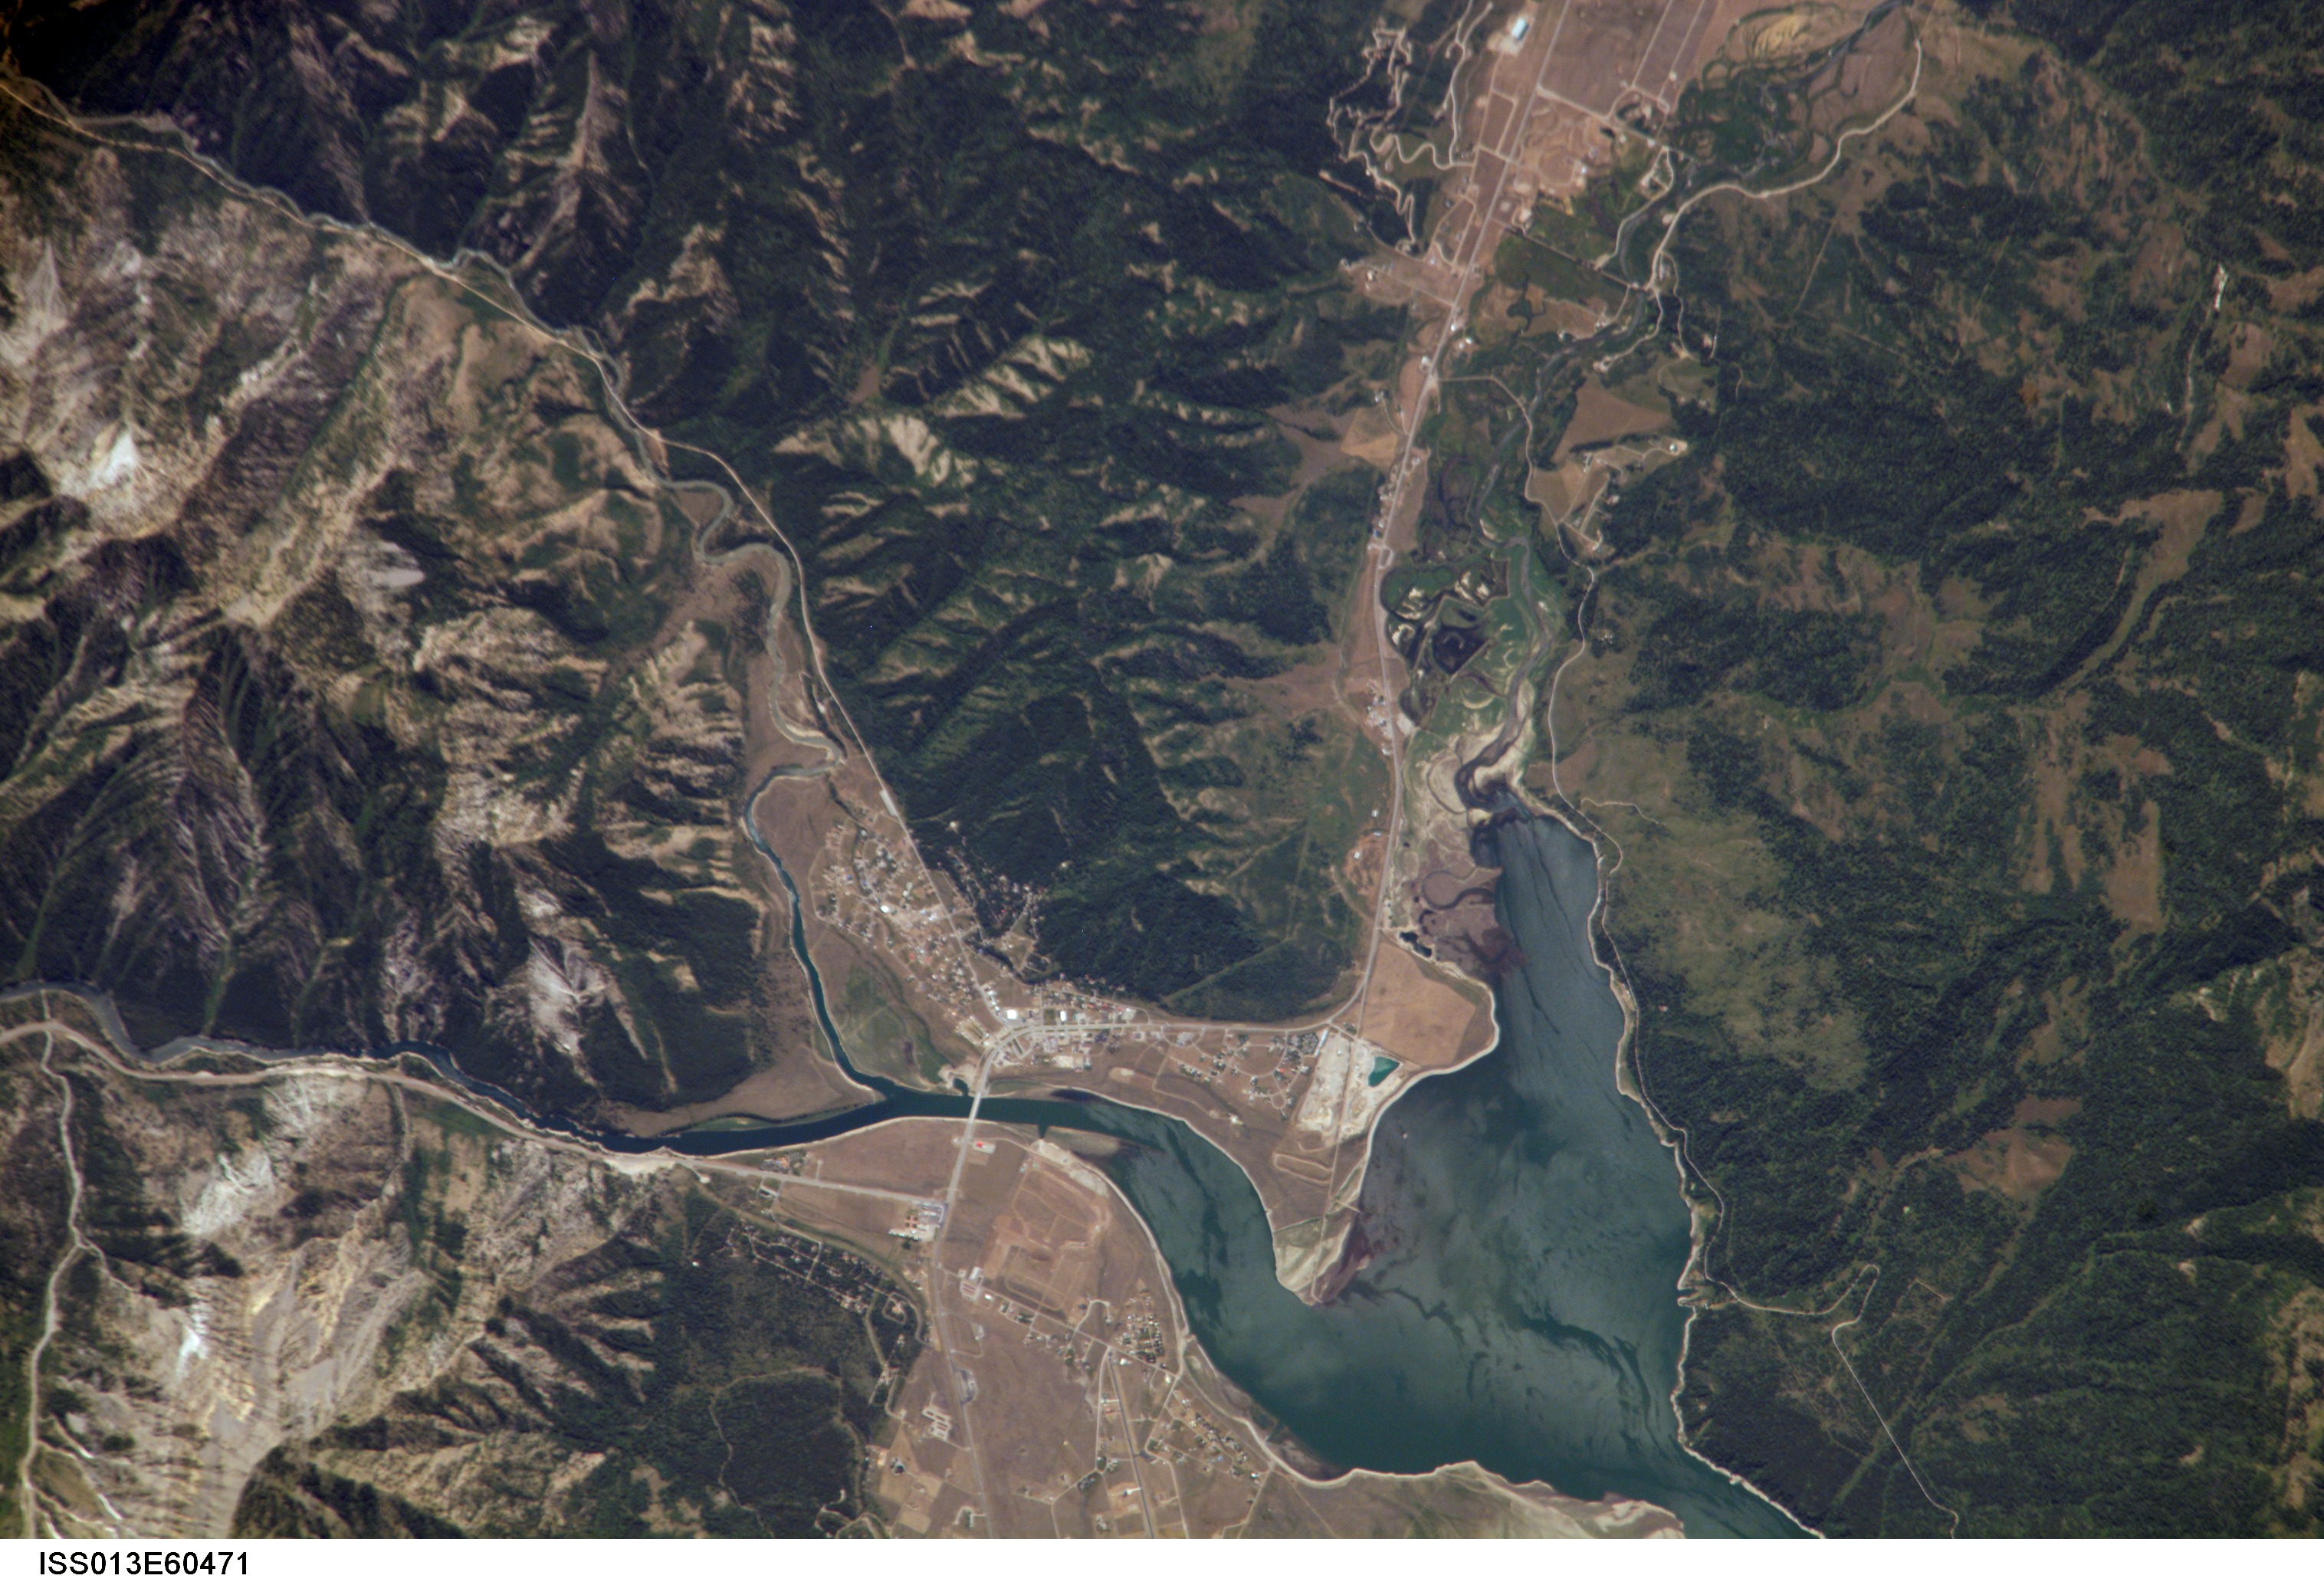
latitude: 43.1
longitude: -110.9
